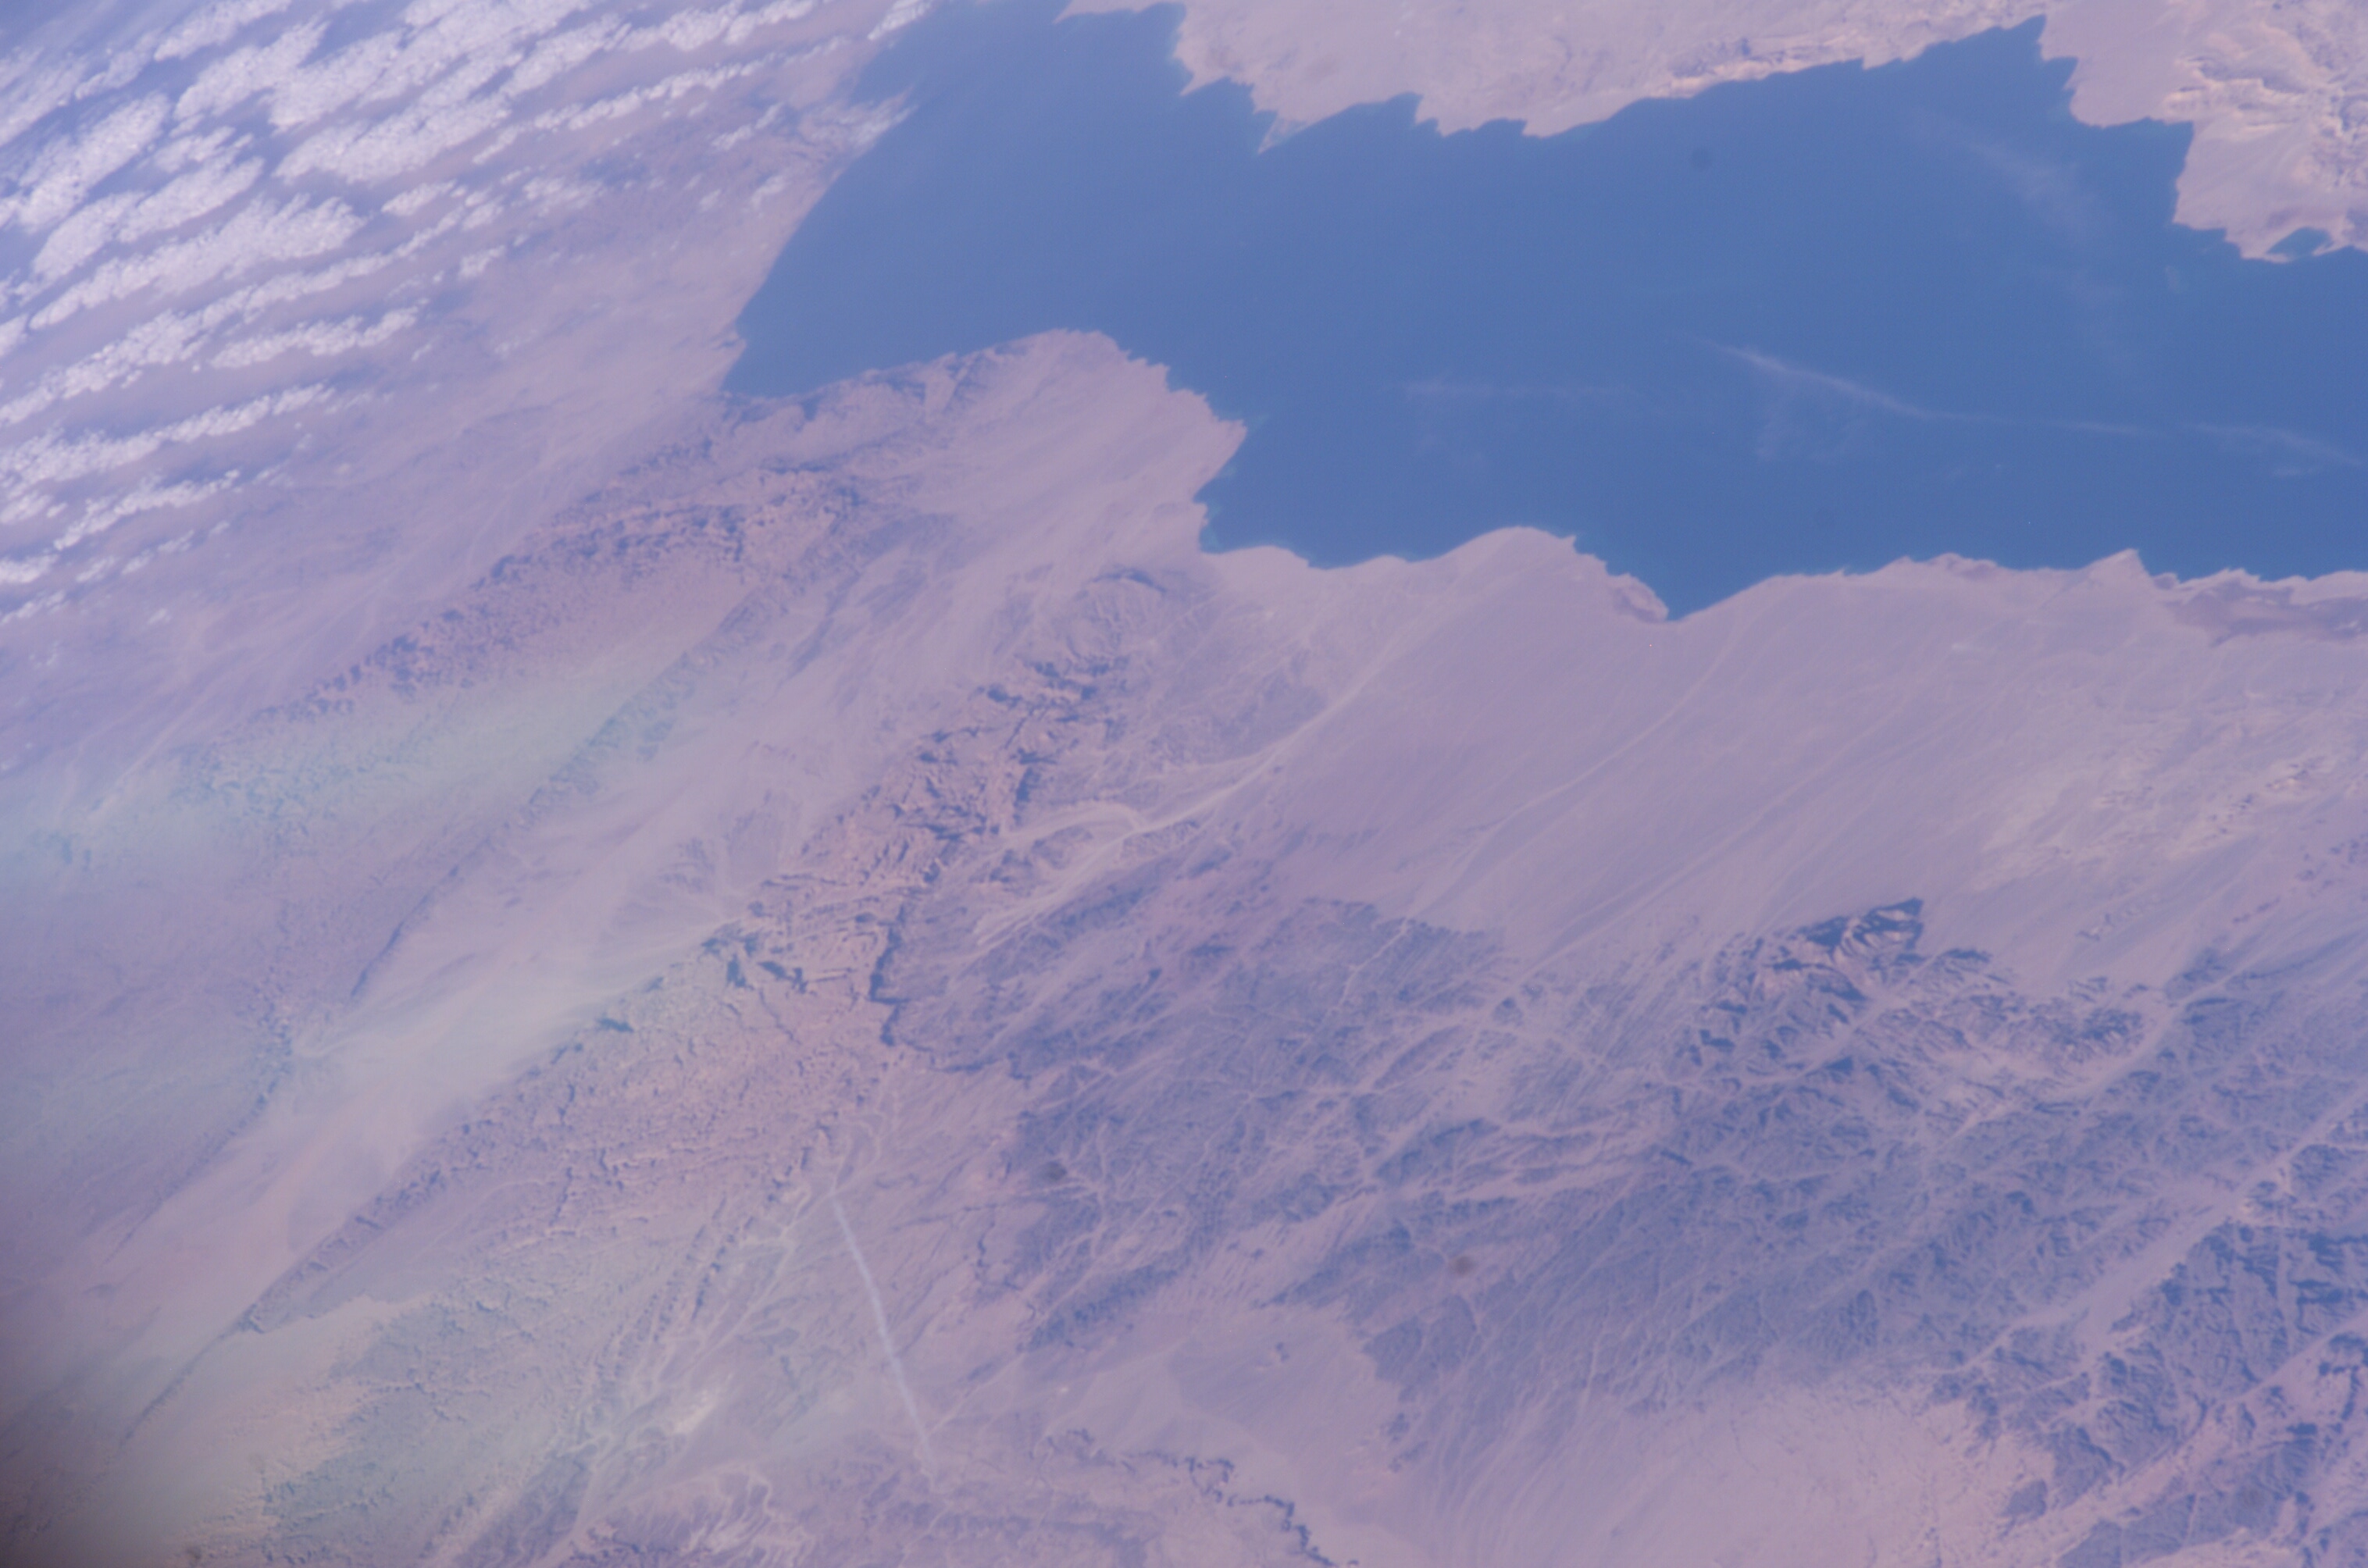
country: EGYPT
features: GULF OF SUEZ, RIFT STRUCTURES
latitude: 28.5
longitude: 32.5
